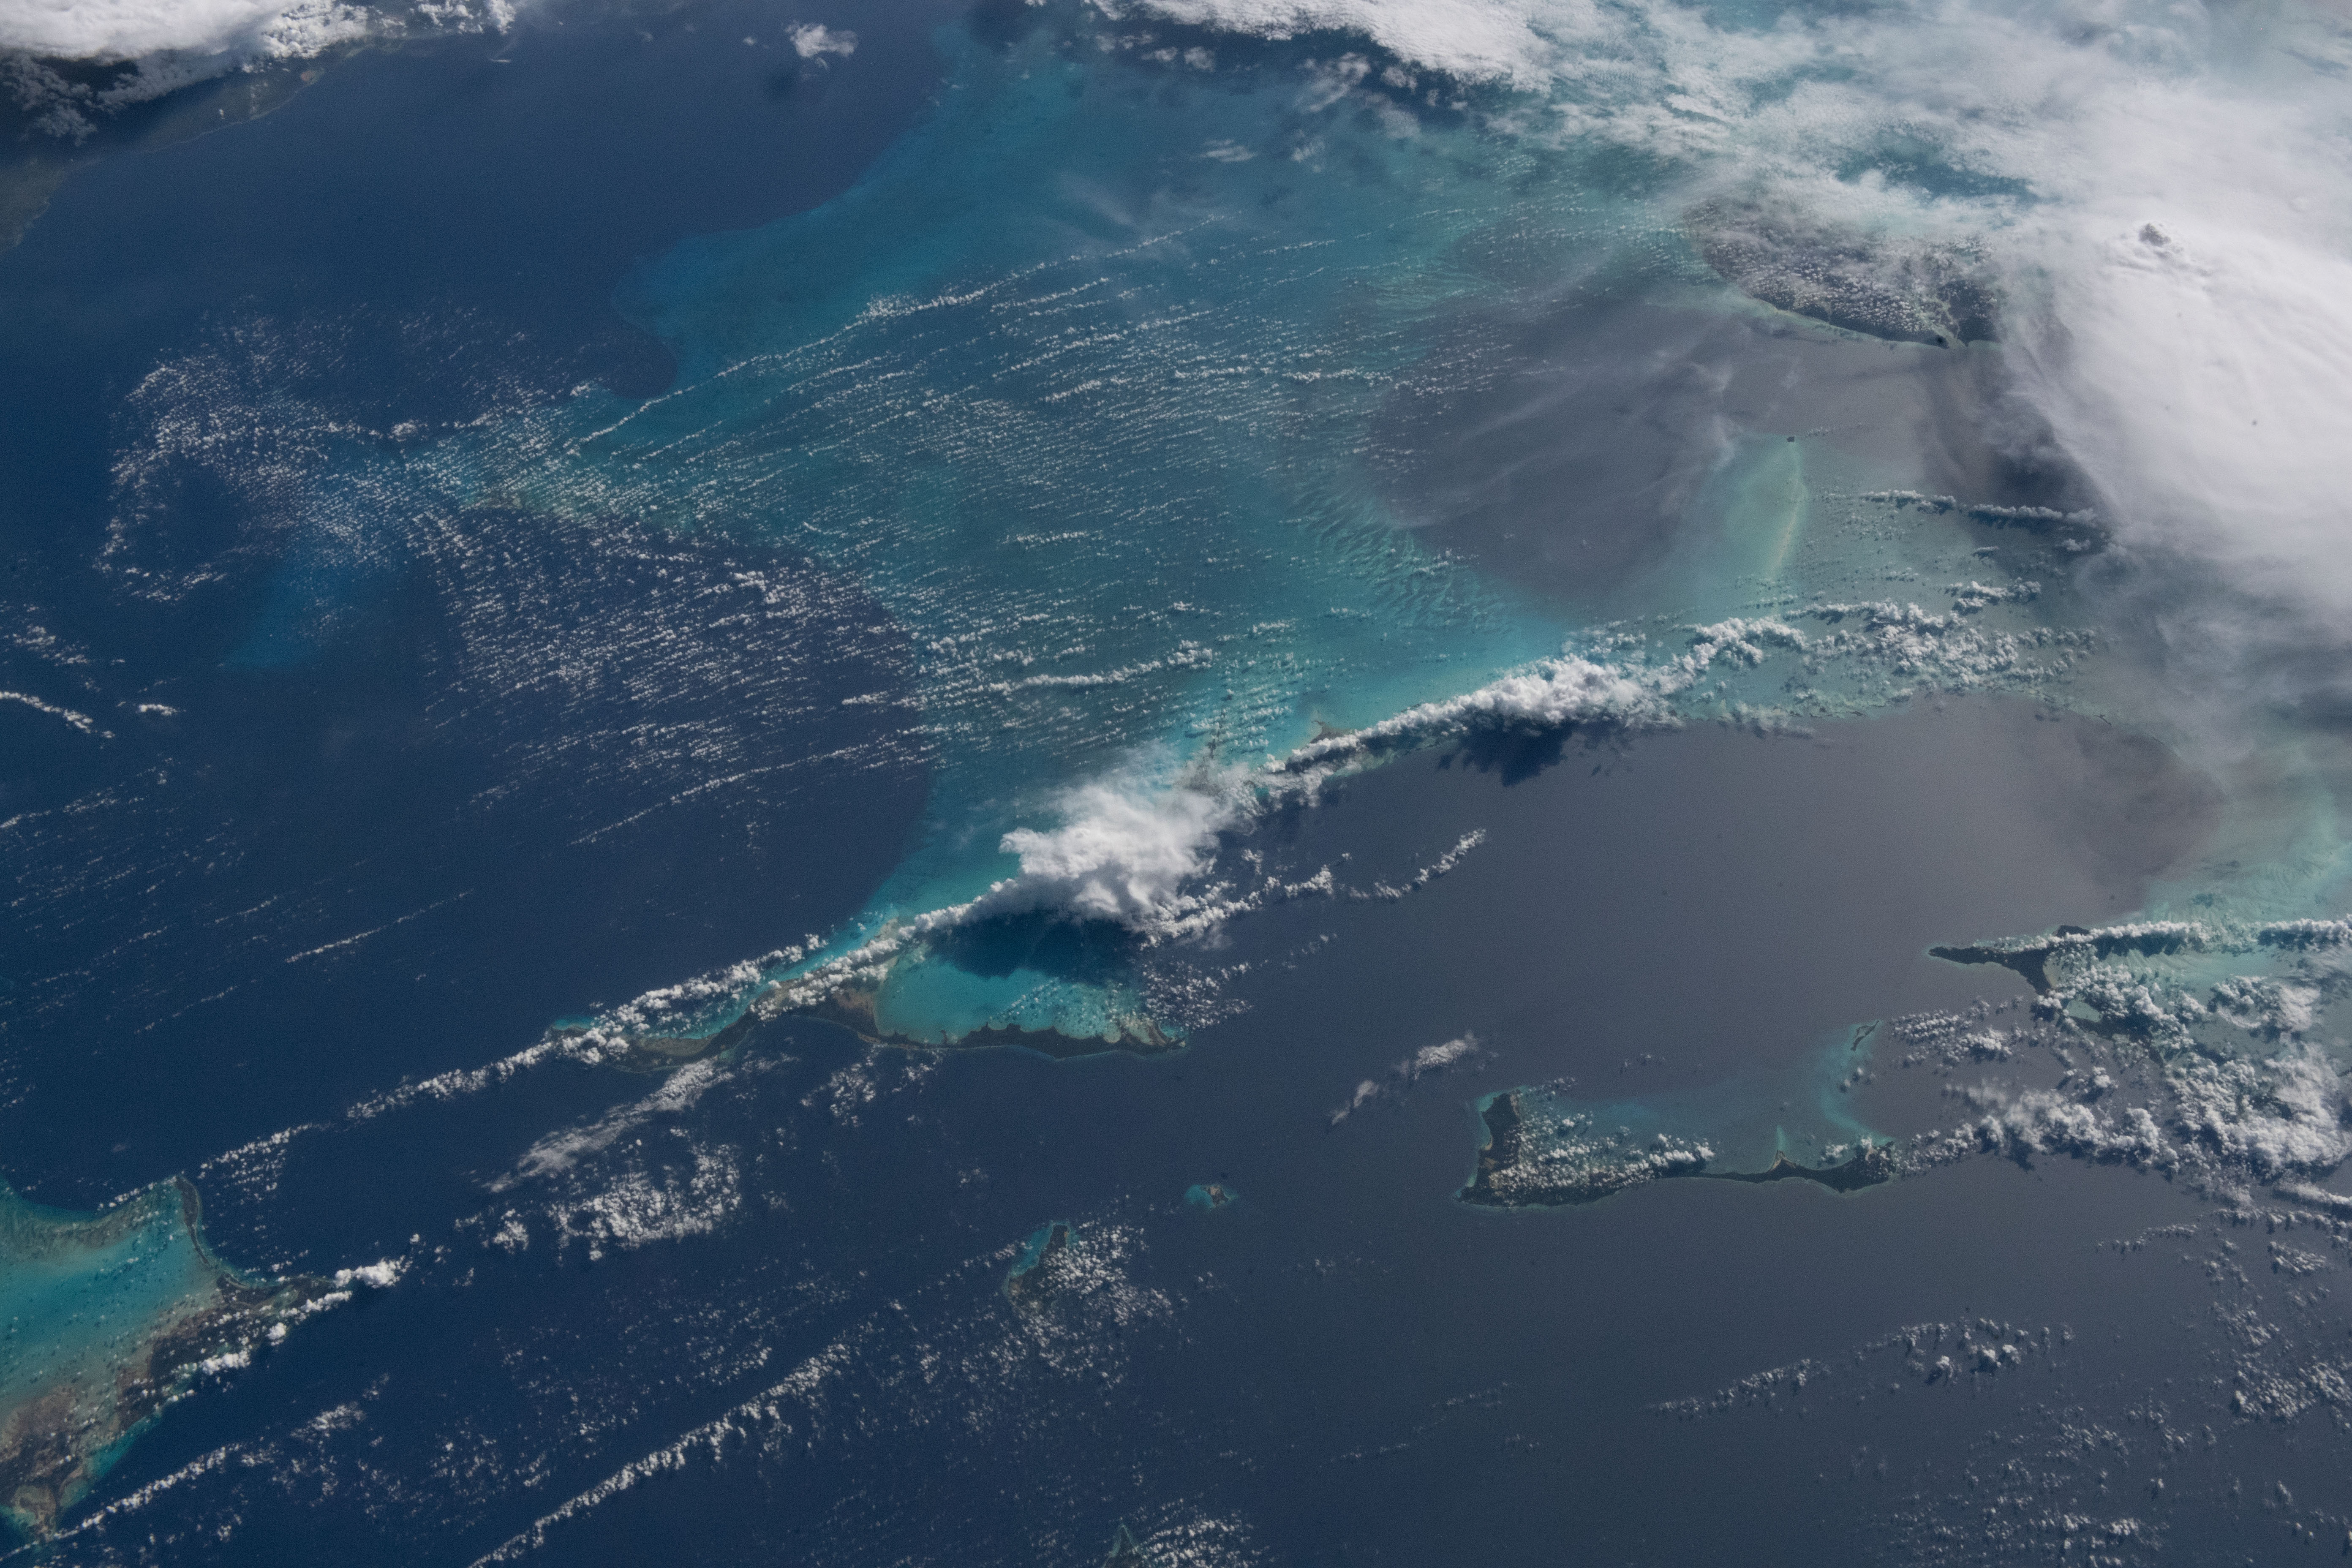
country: BAHAMAS
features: LONG ISLAND, CAT ISLAND, COCKBURN ISLAND, CROOKED ISLAND
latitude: 23.5
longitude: -75.8
